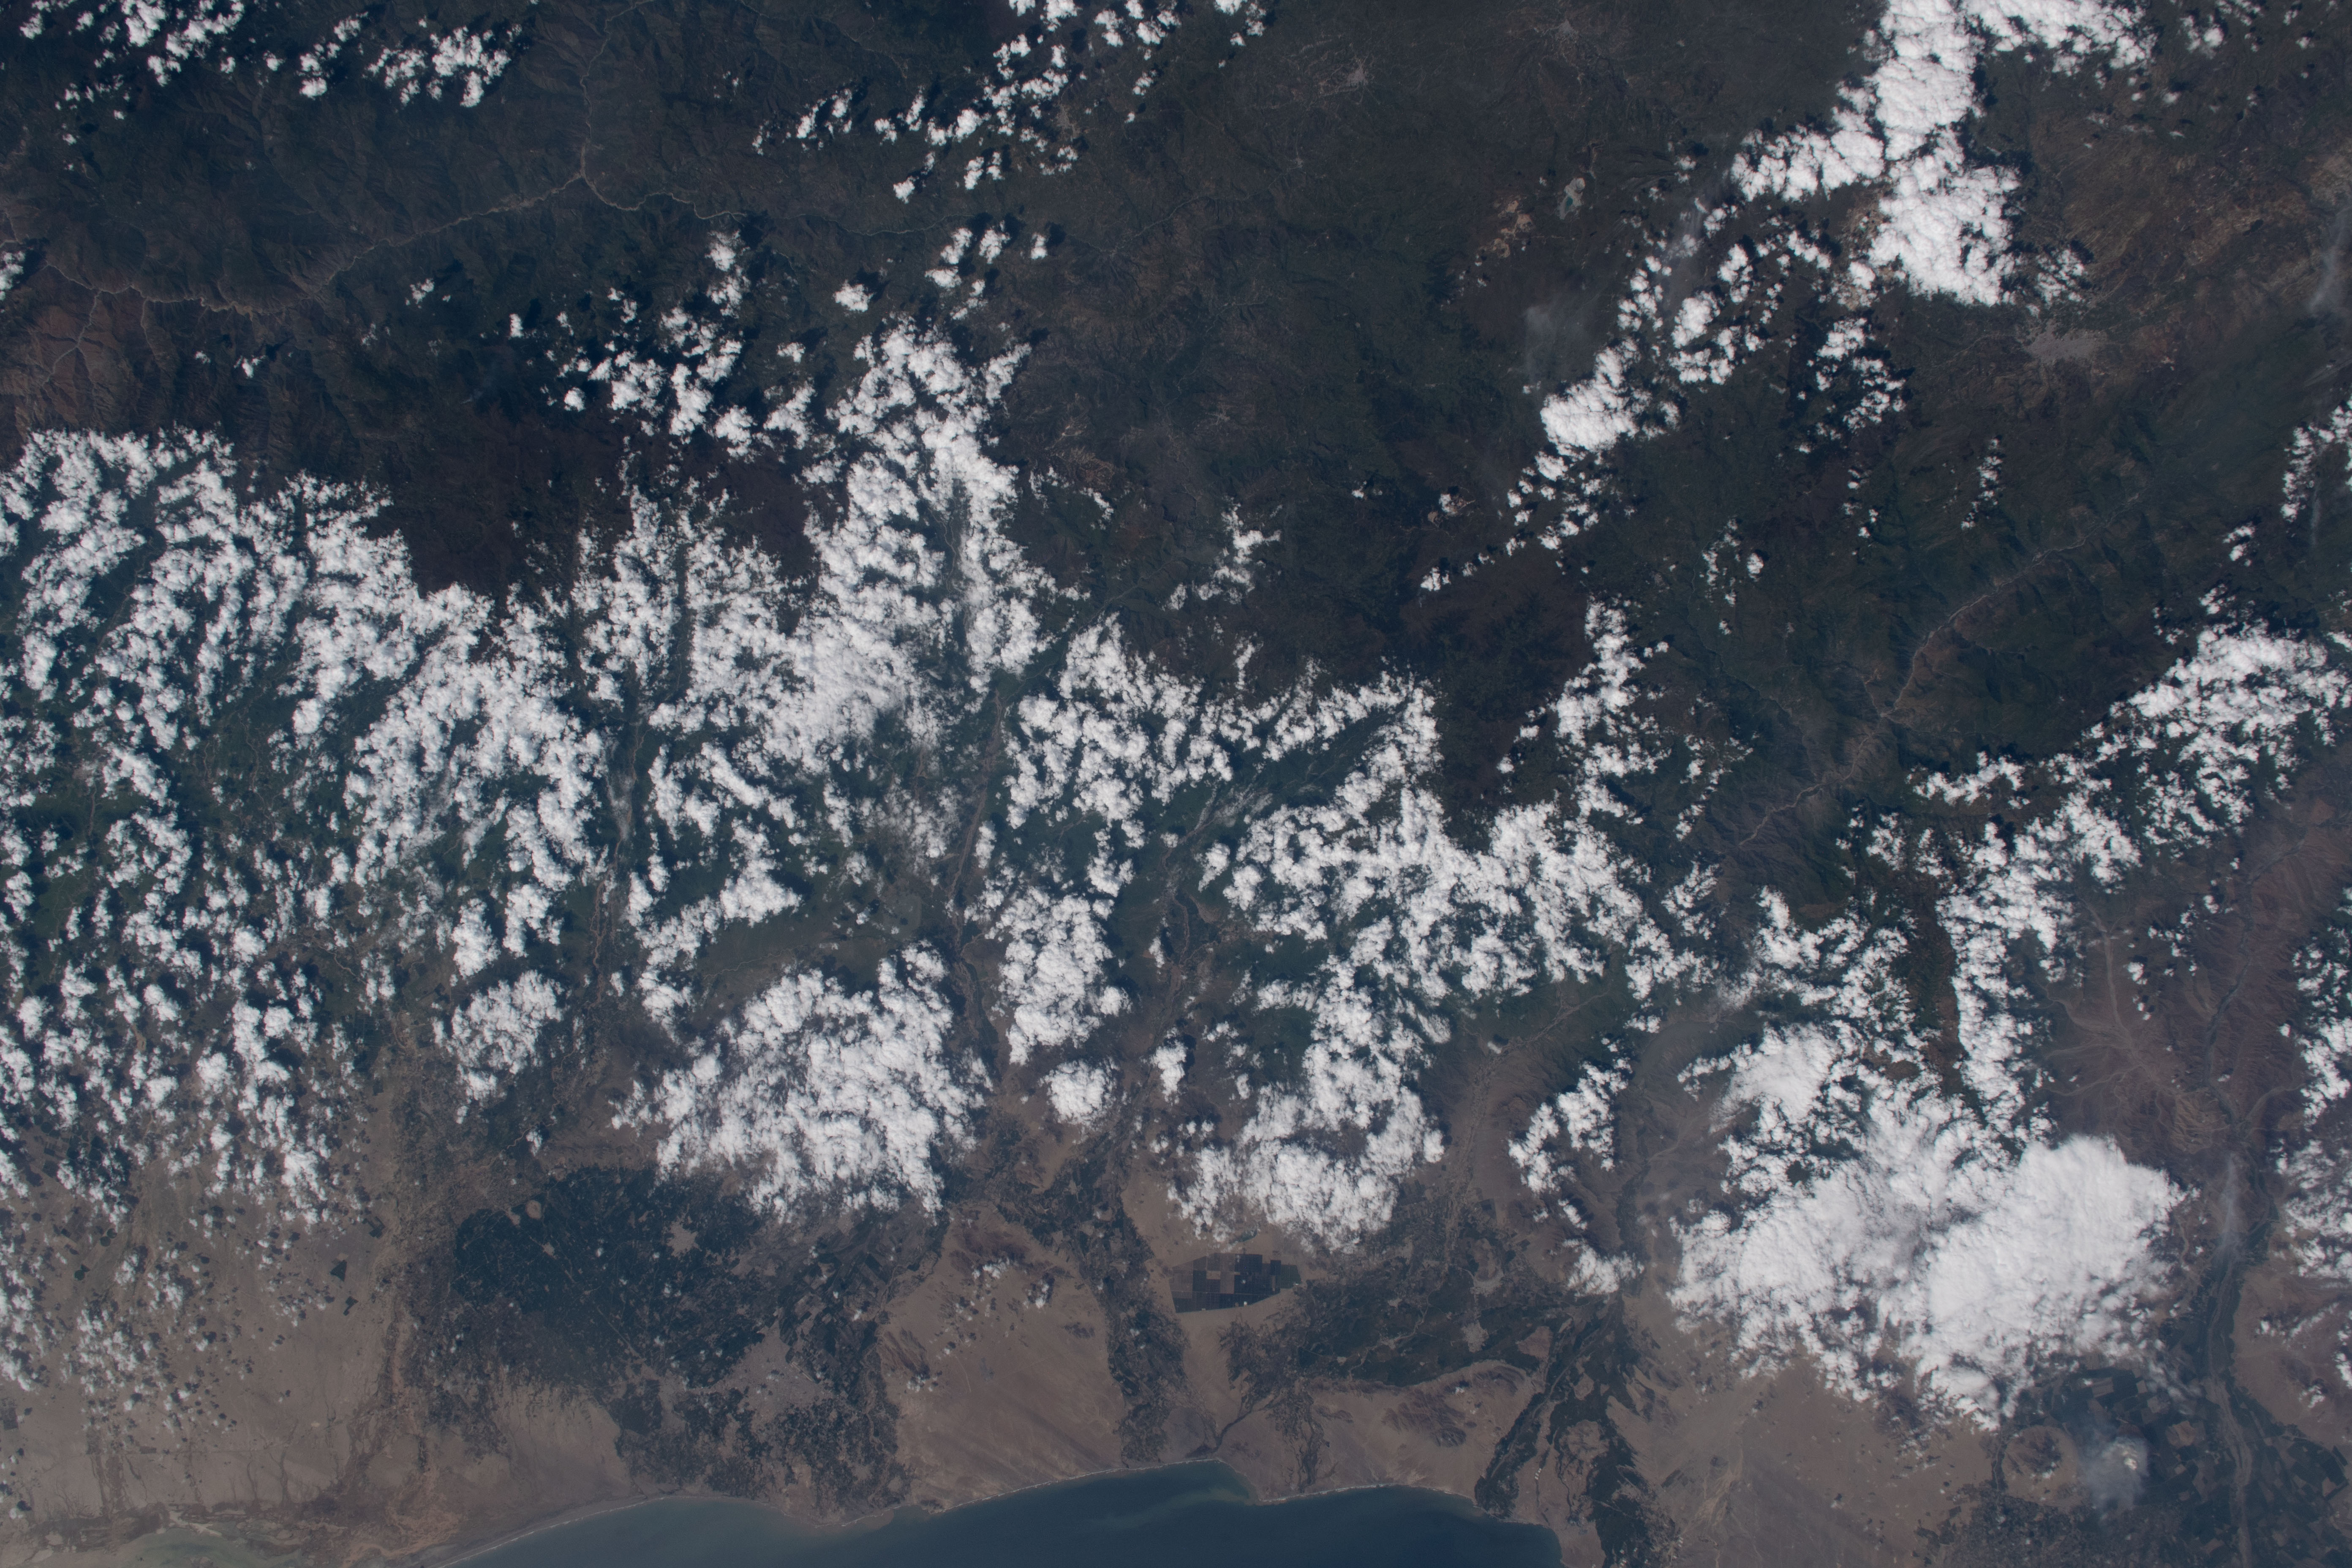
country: PERU
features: CHICLAYO, PACIFIC OCEAN
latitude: -6.5
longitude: -79.5
